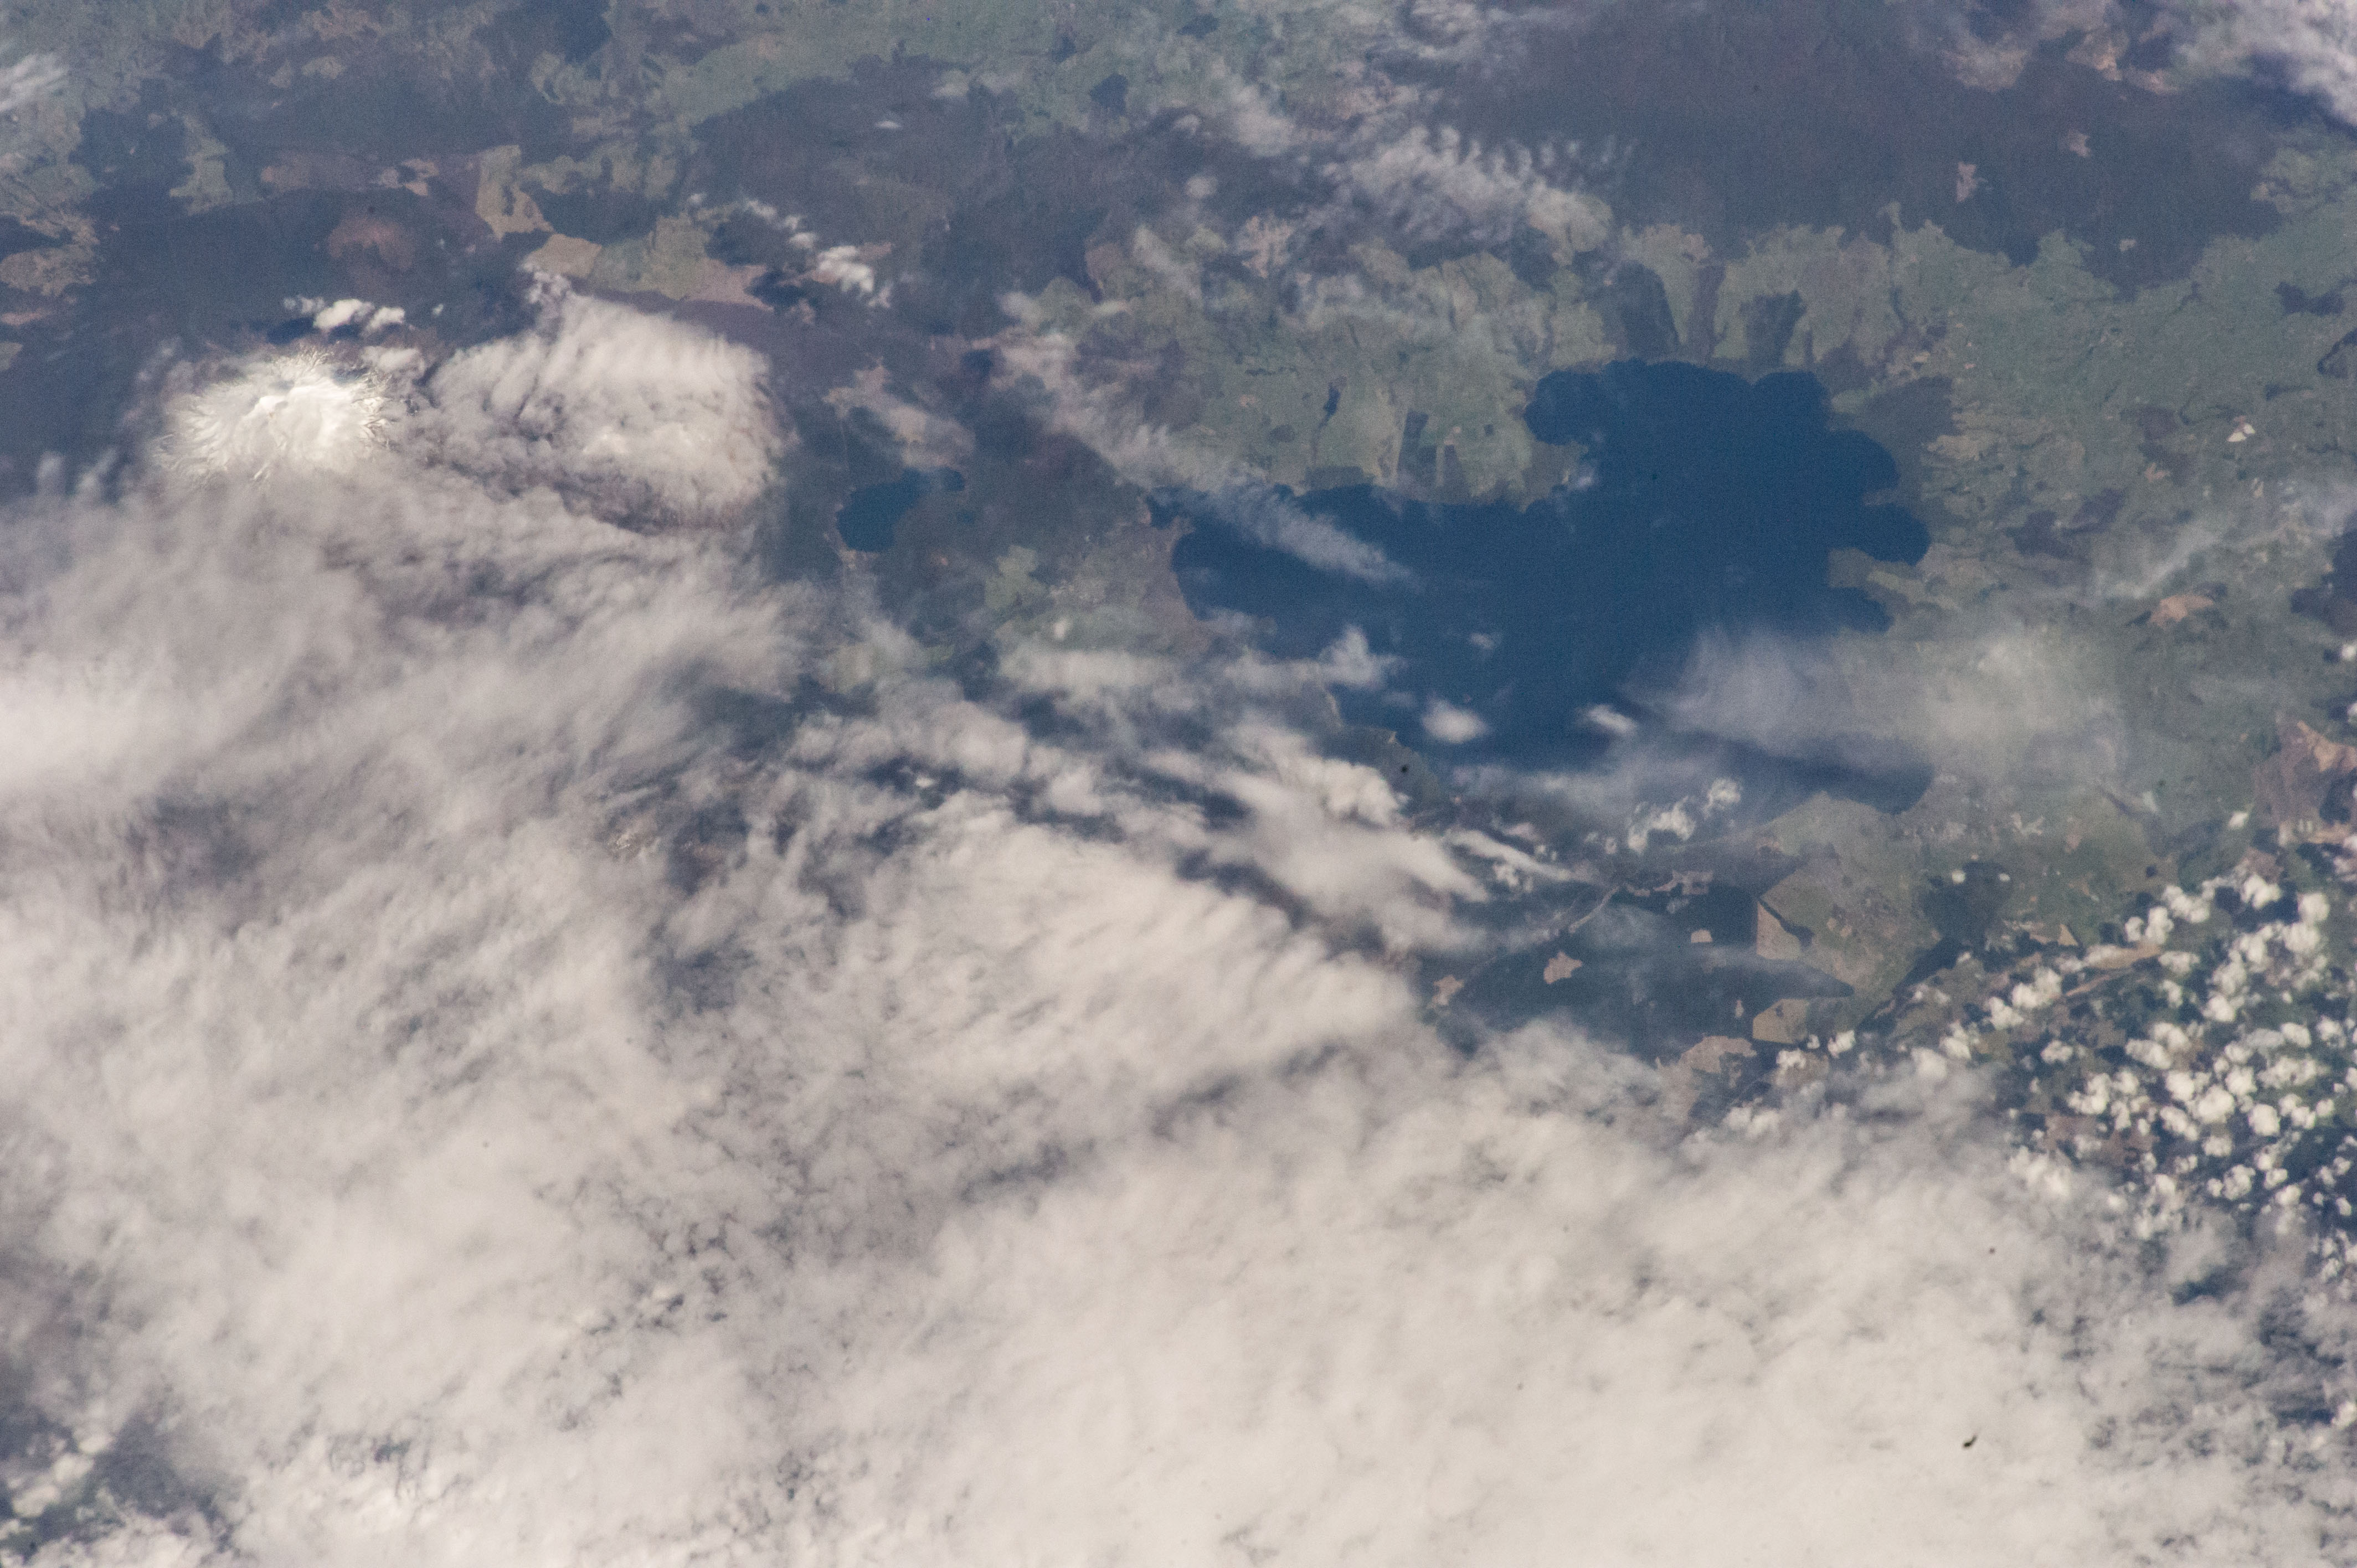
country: NEW ZEALAND-NI
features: L. TAUPO, L. ROTOAIRA, N. I.
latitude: -38.9
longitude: 176.0
